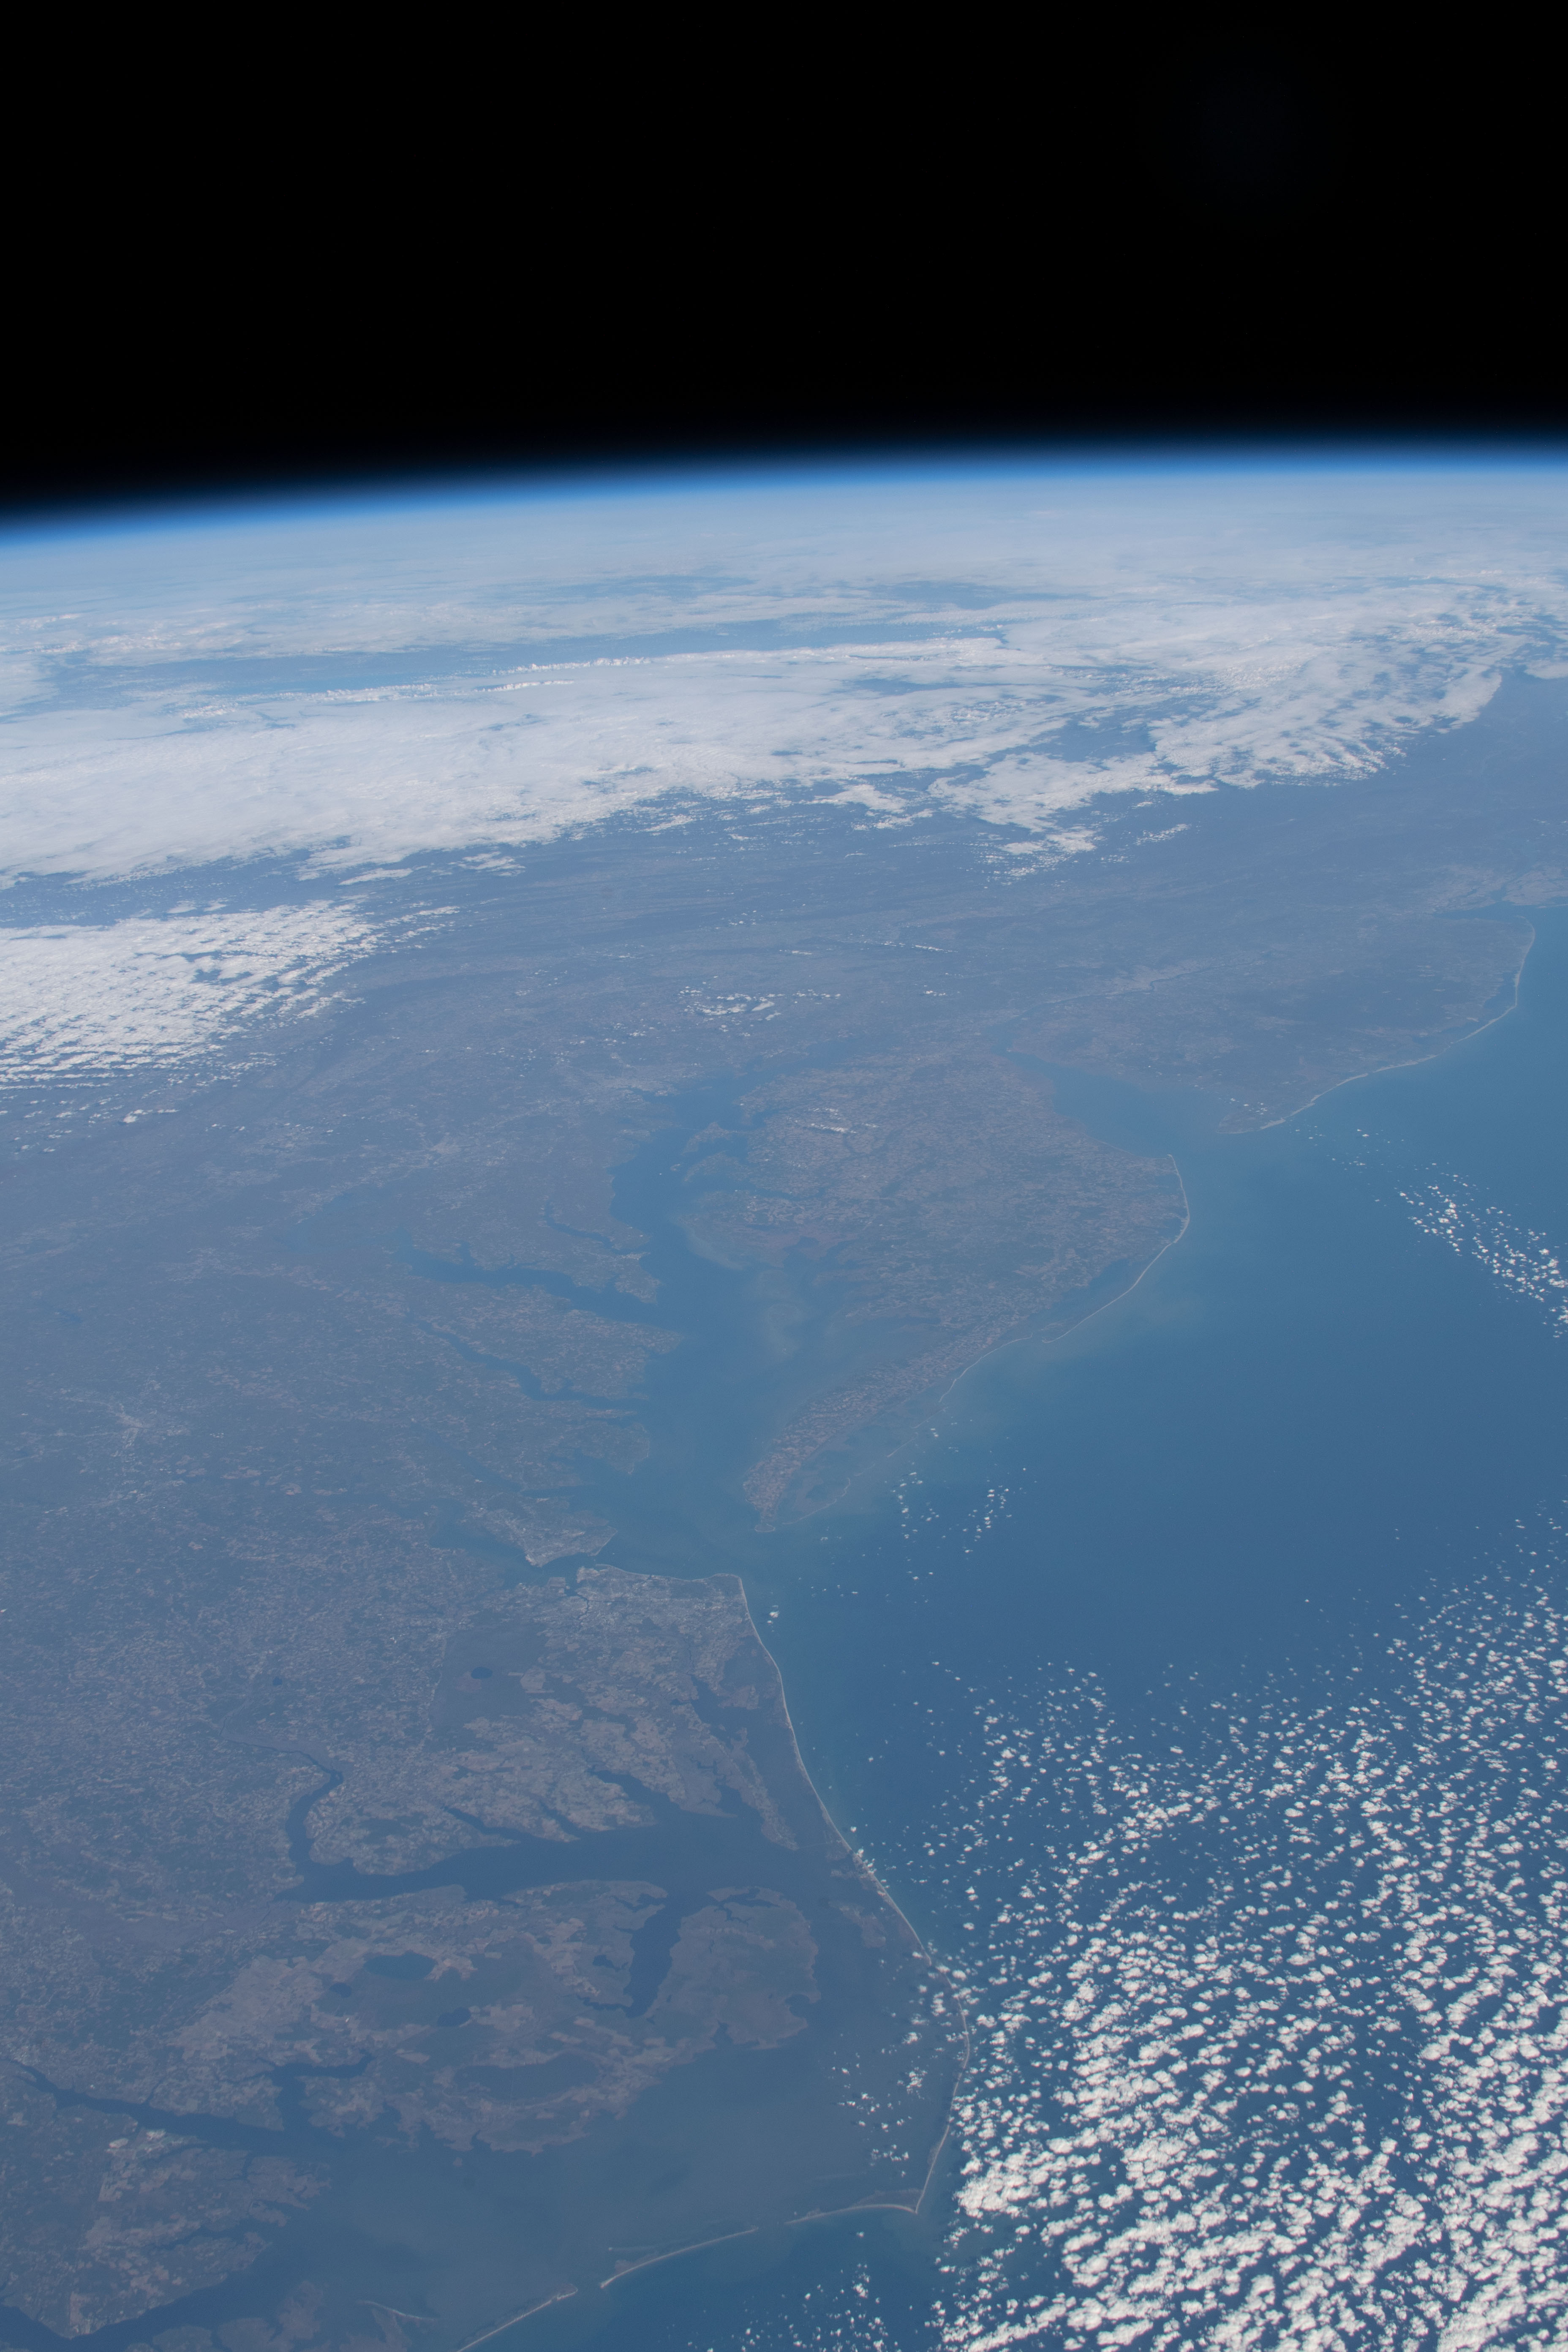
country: USA-MARYLAND
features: CHESAPEAKE BAY
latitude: 39.0
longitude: -76.0
